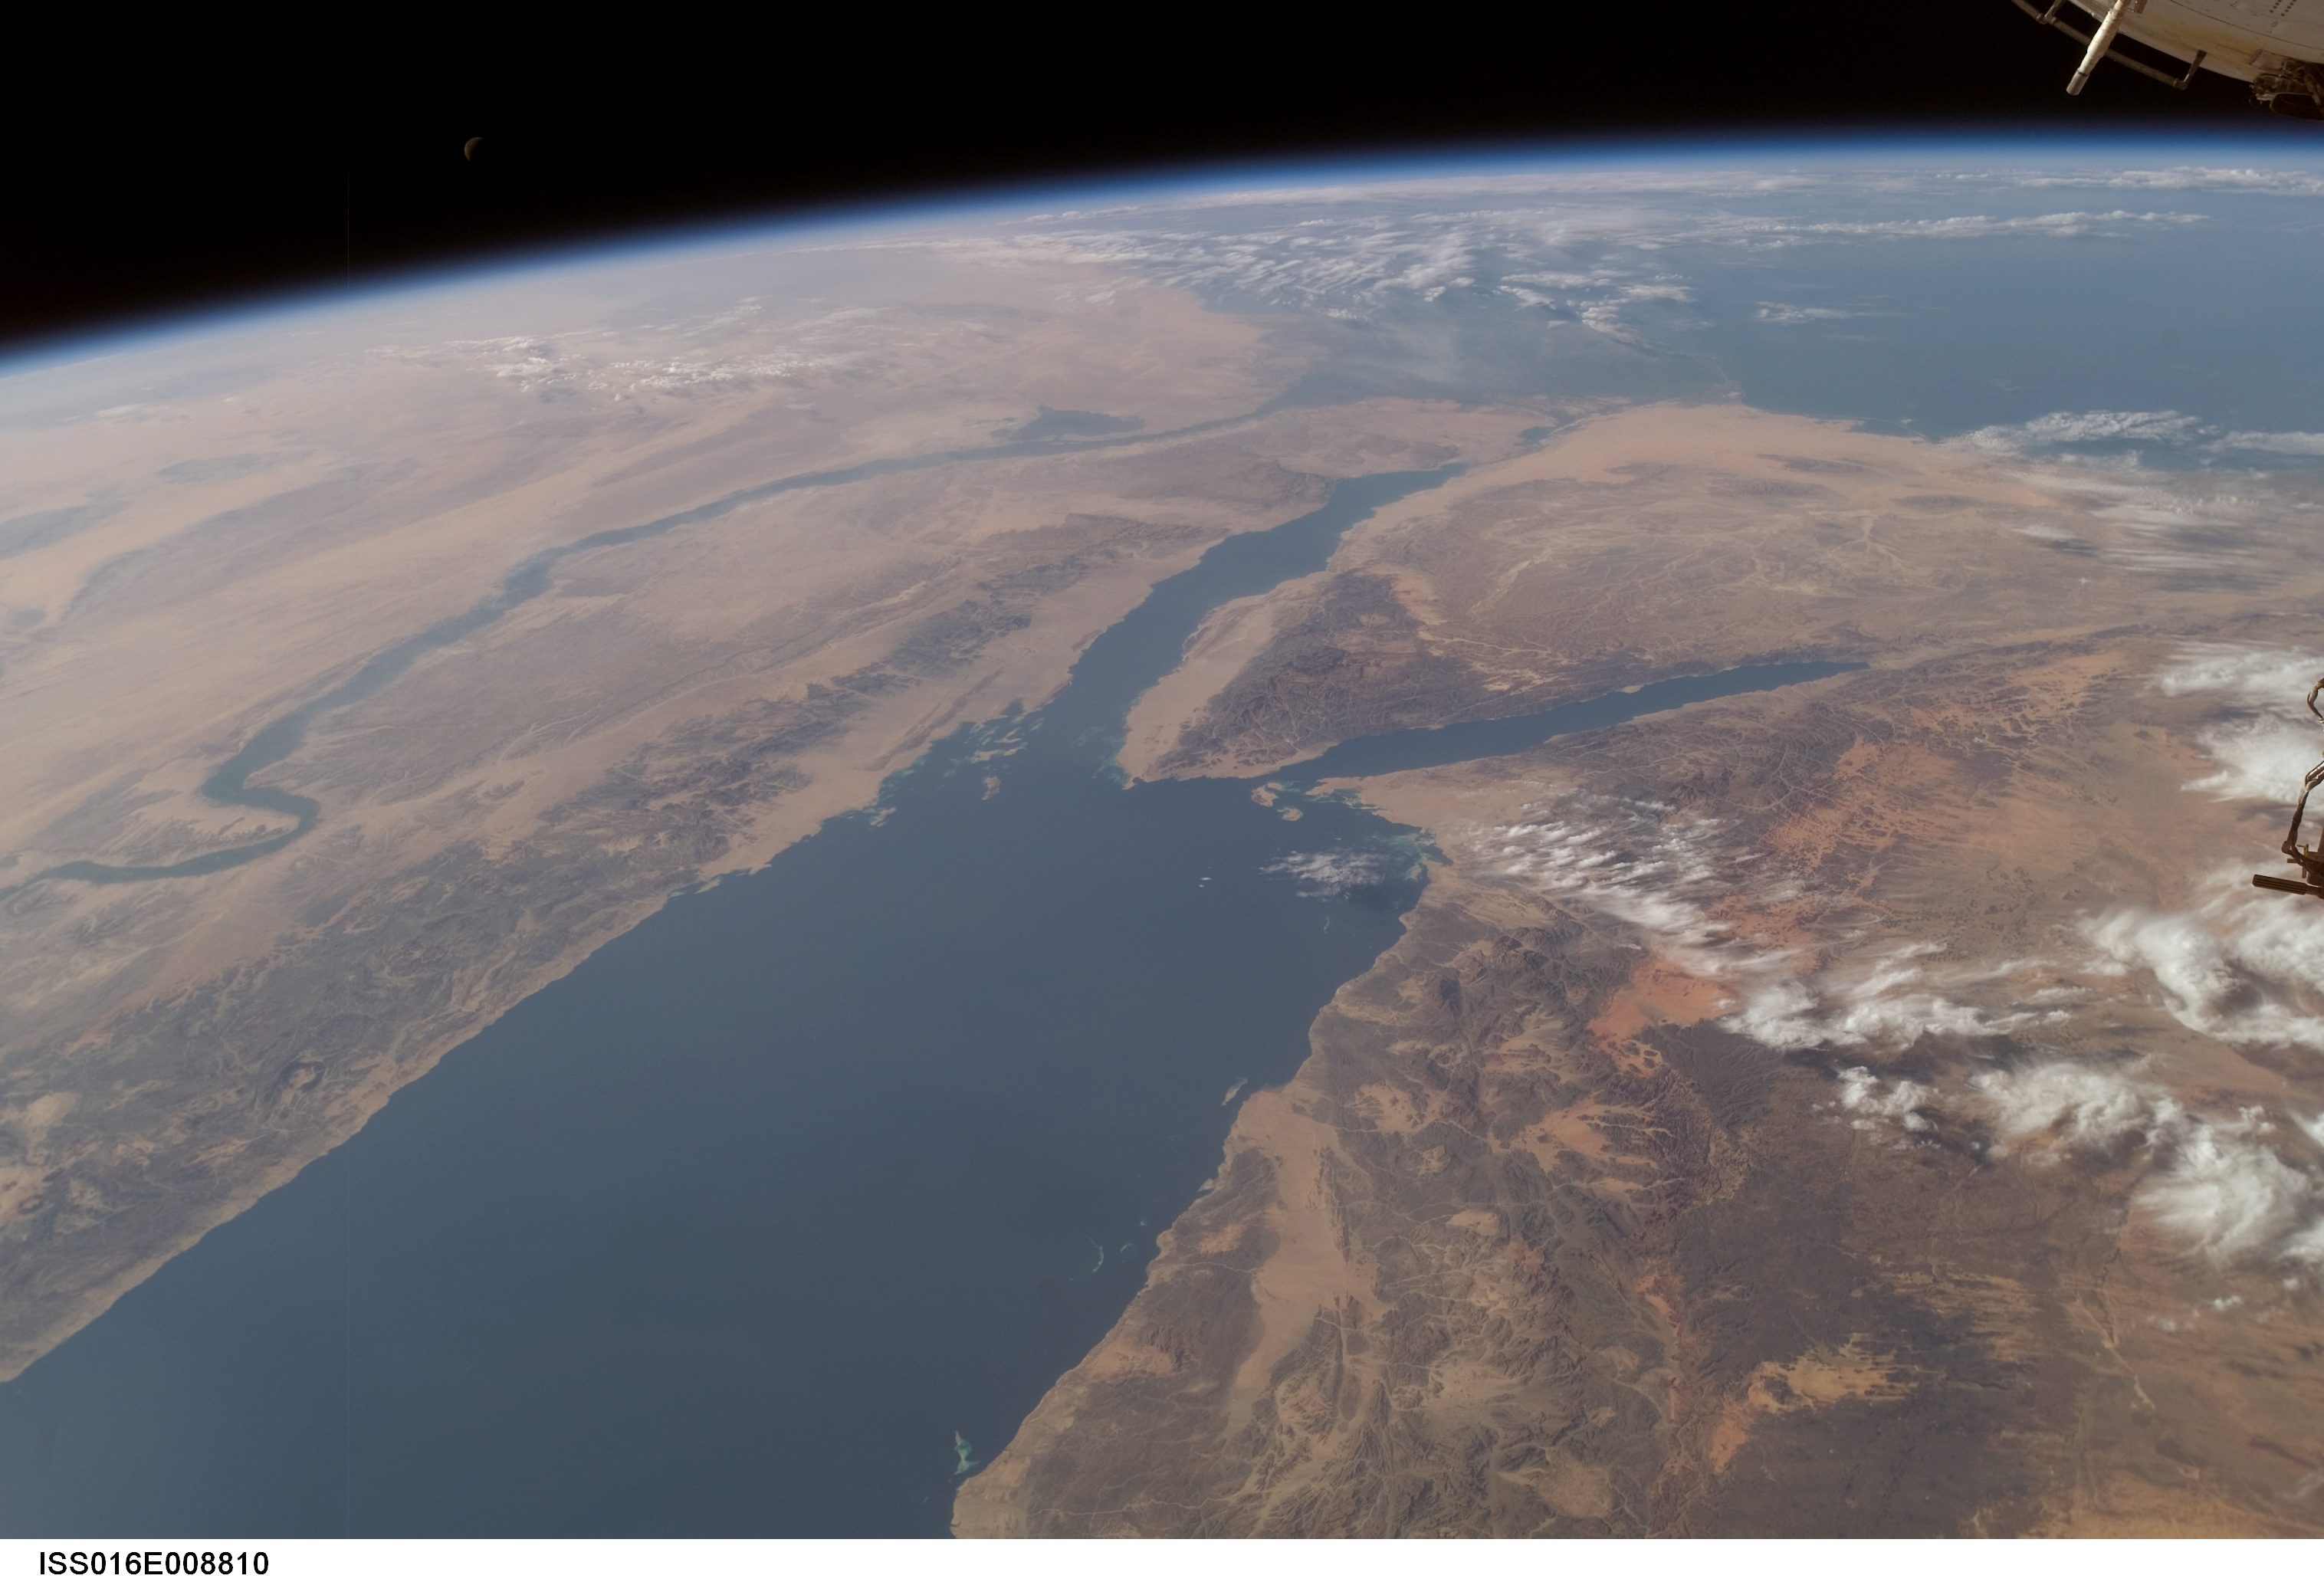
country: EGYPT
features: PAN-SINAI PEN., RED SEA, NILE R.
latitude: 28.0
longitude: 34.0
